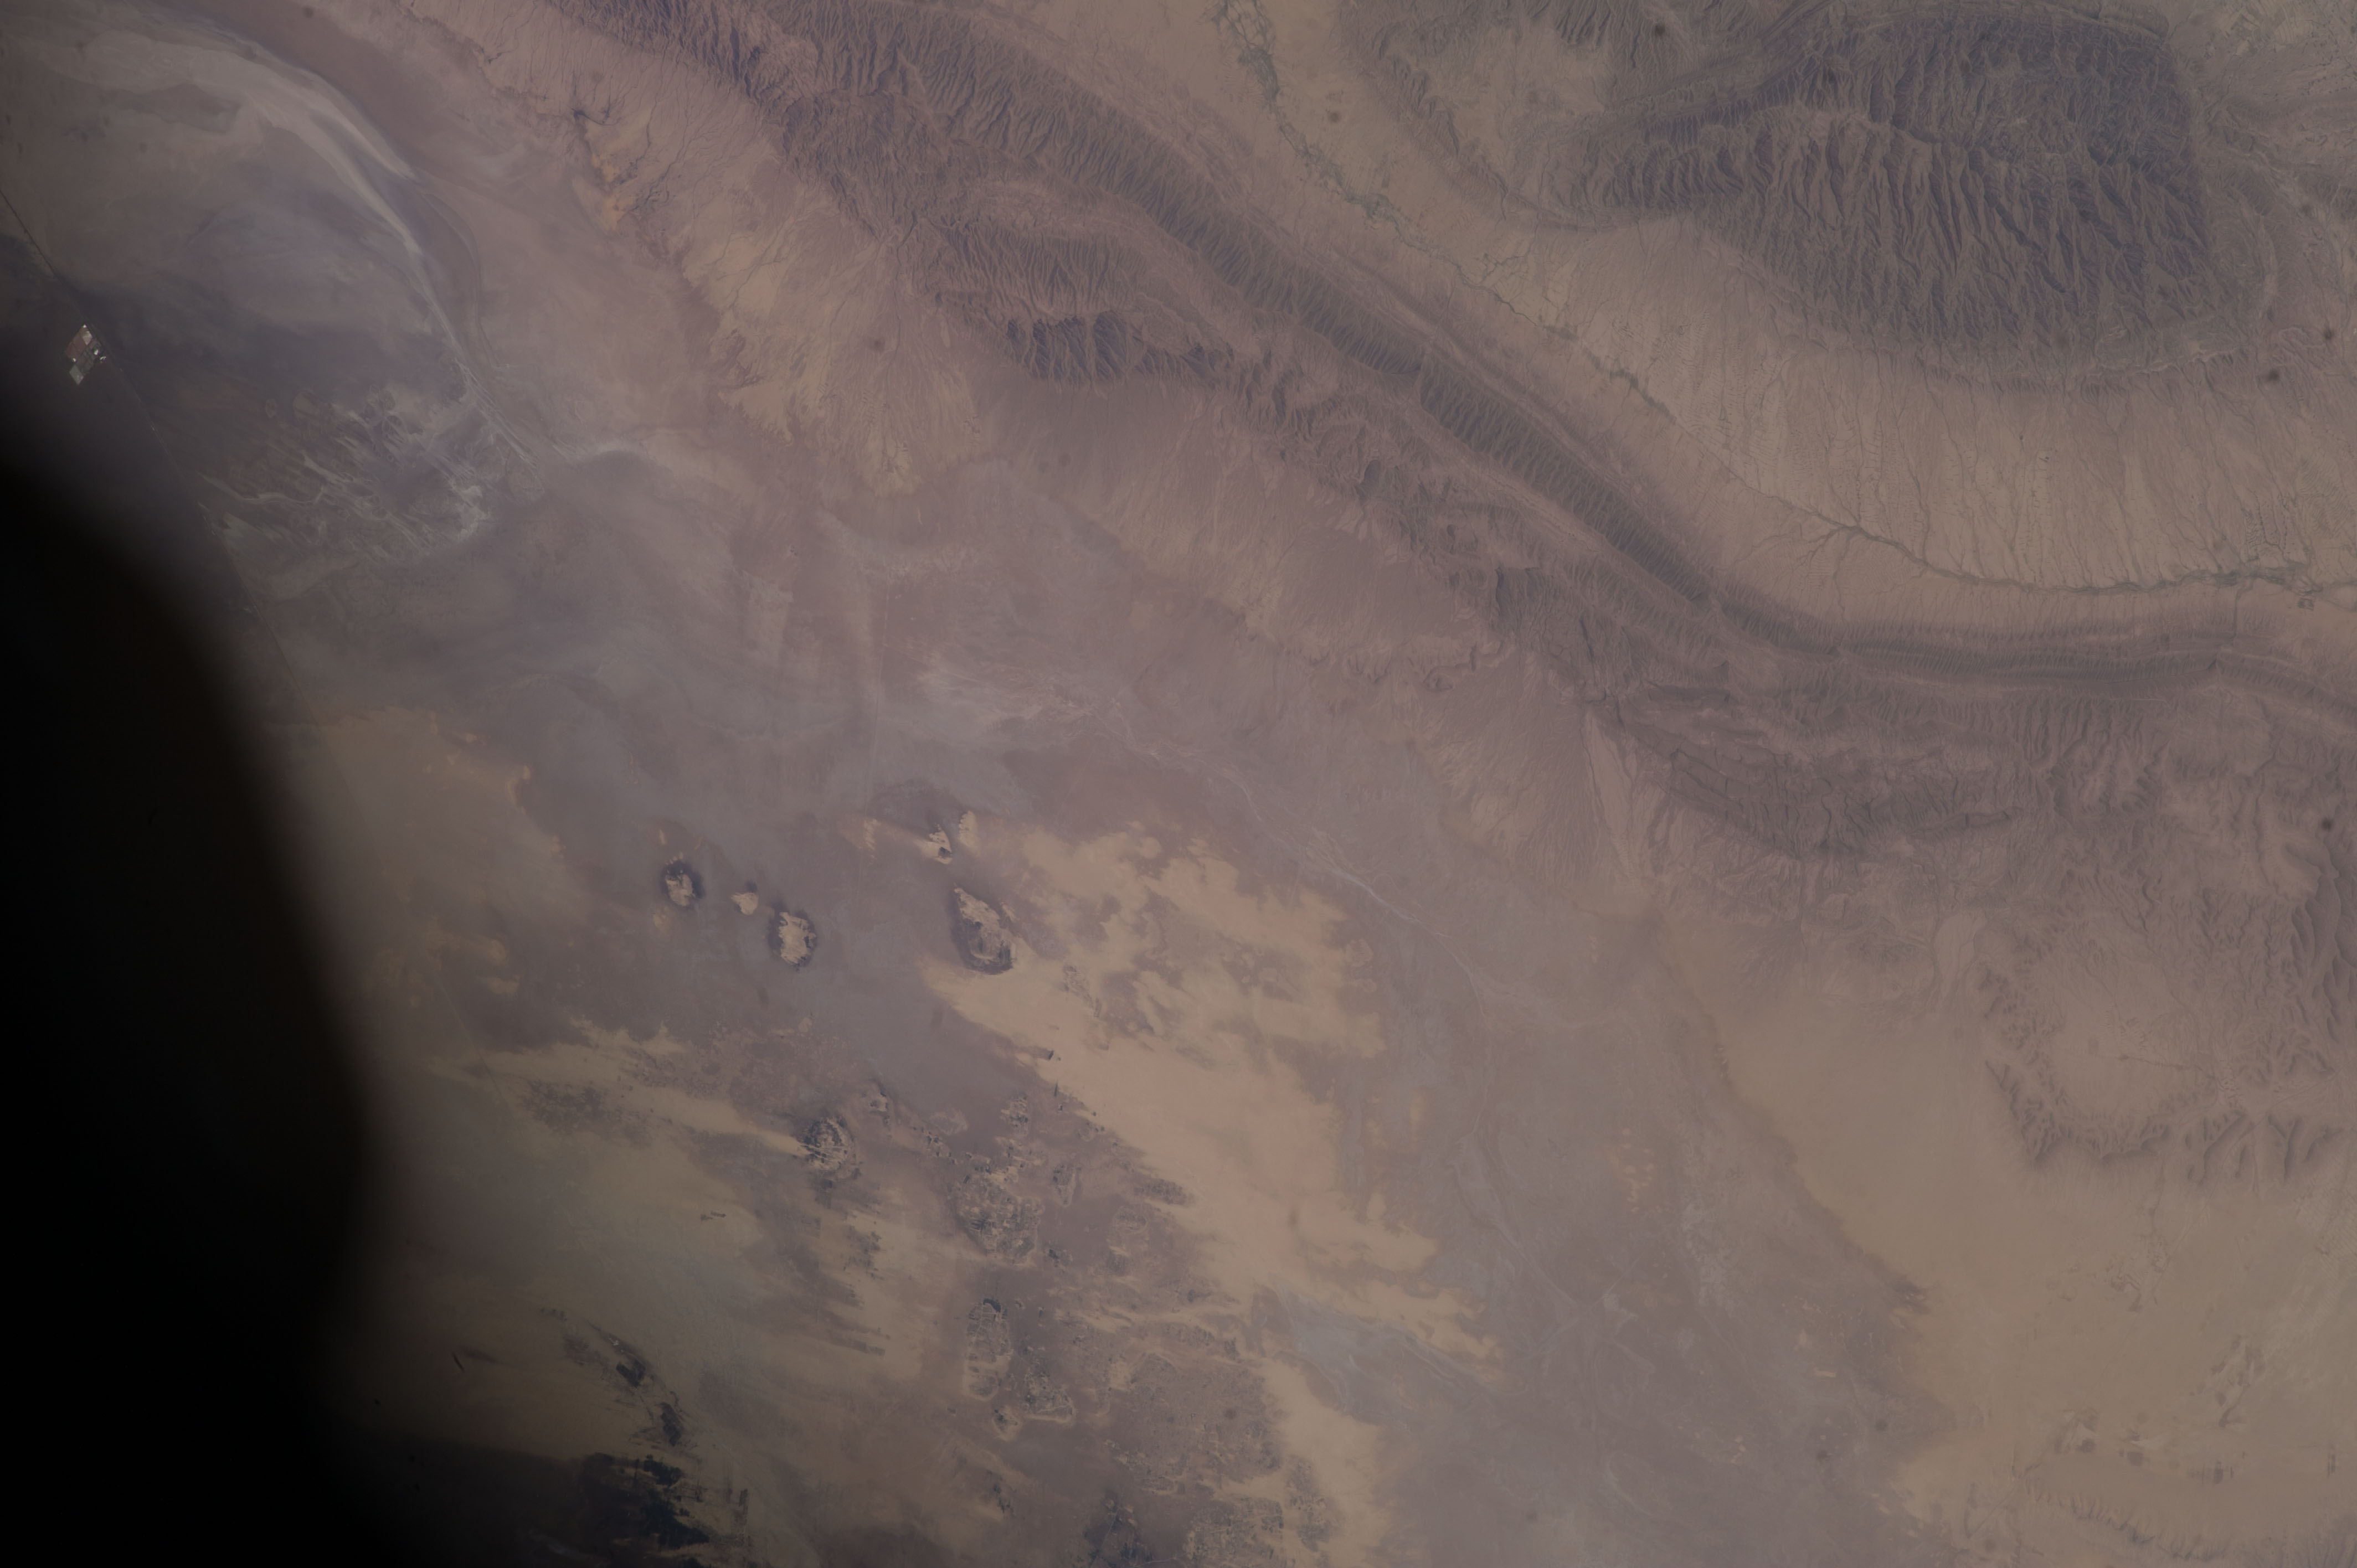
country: TUNISIA
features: DGHOUMES NATIONAL PARK, DESERT, MOUNTAINS
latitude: 34.0
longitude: 8.8
